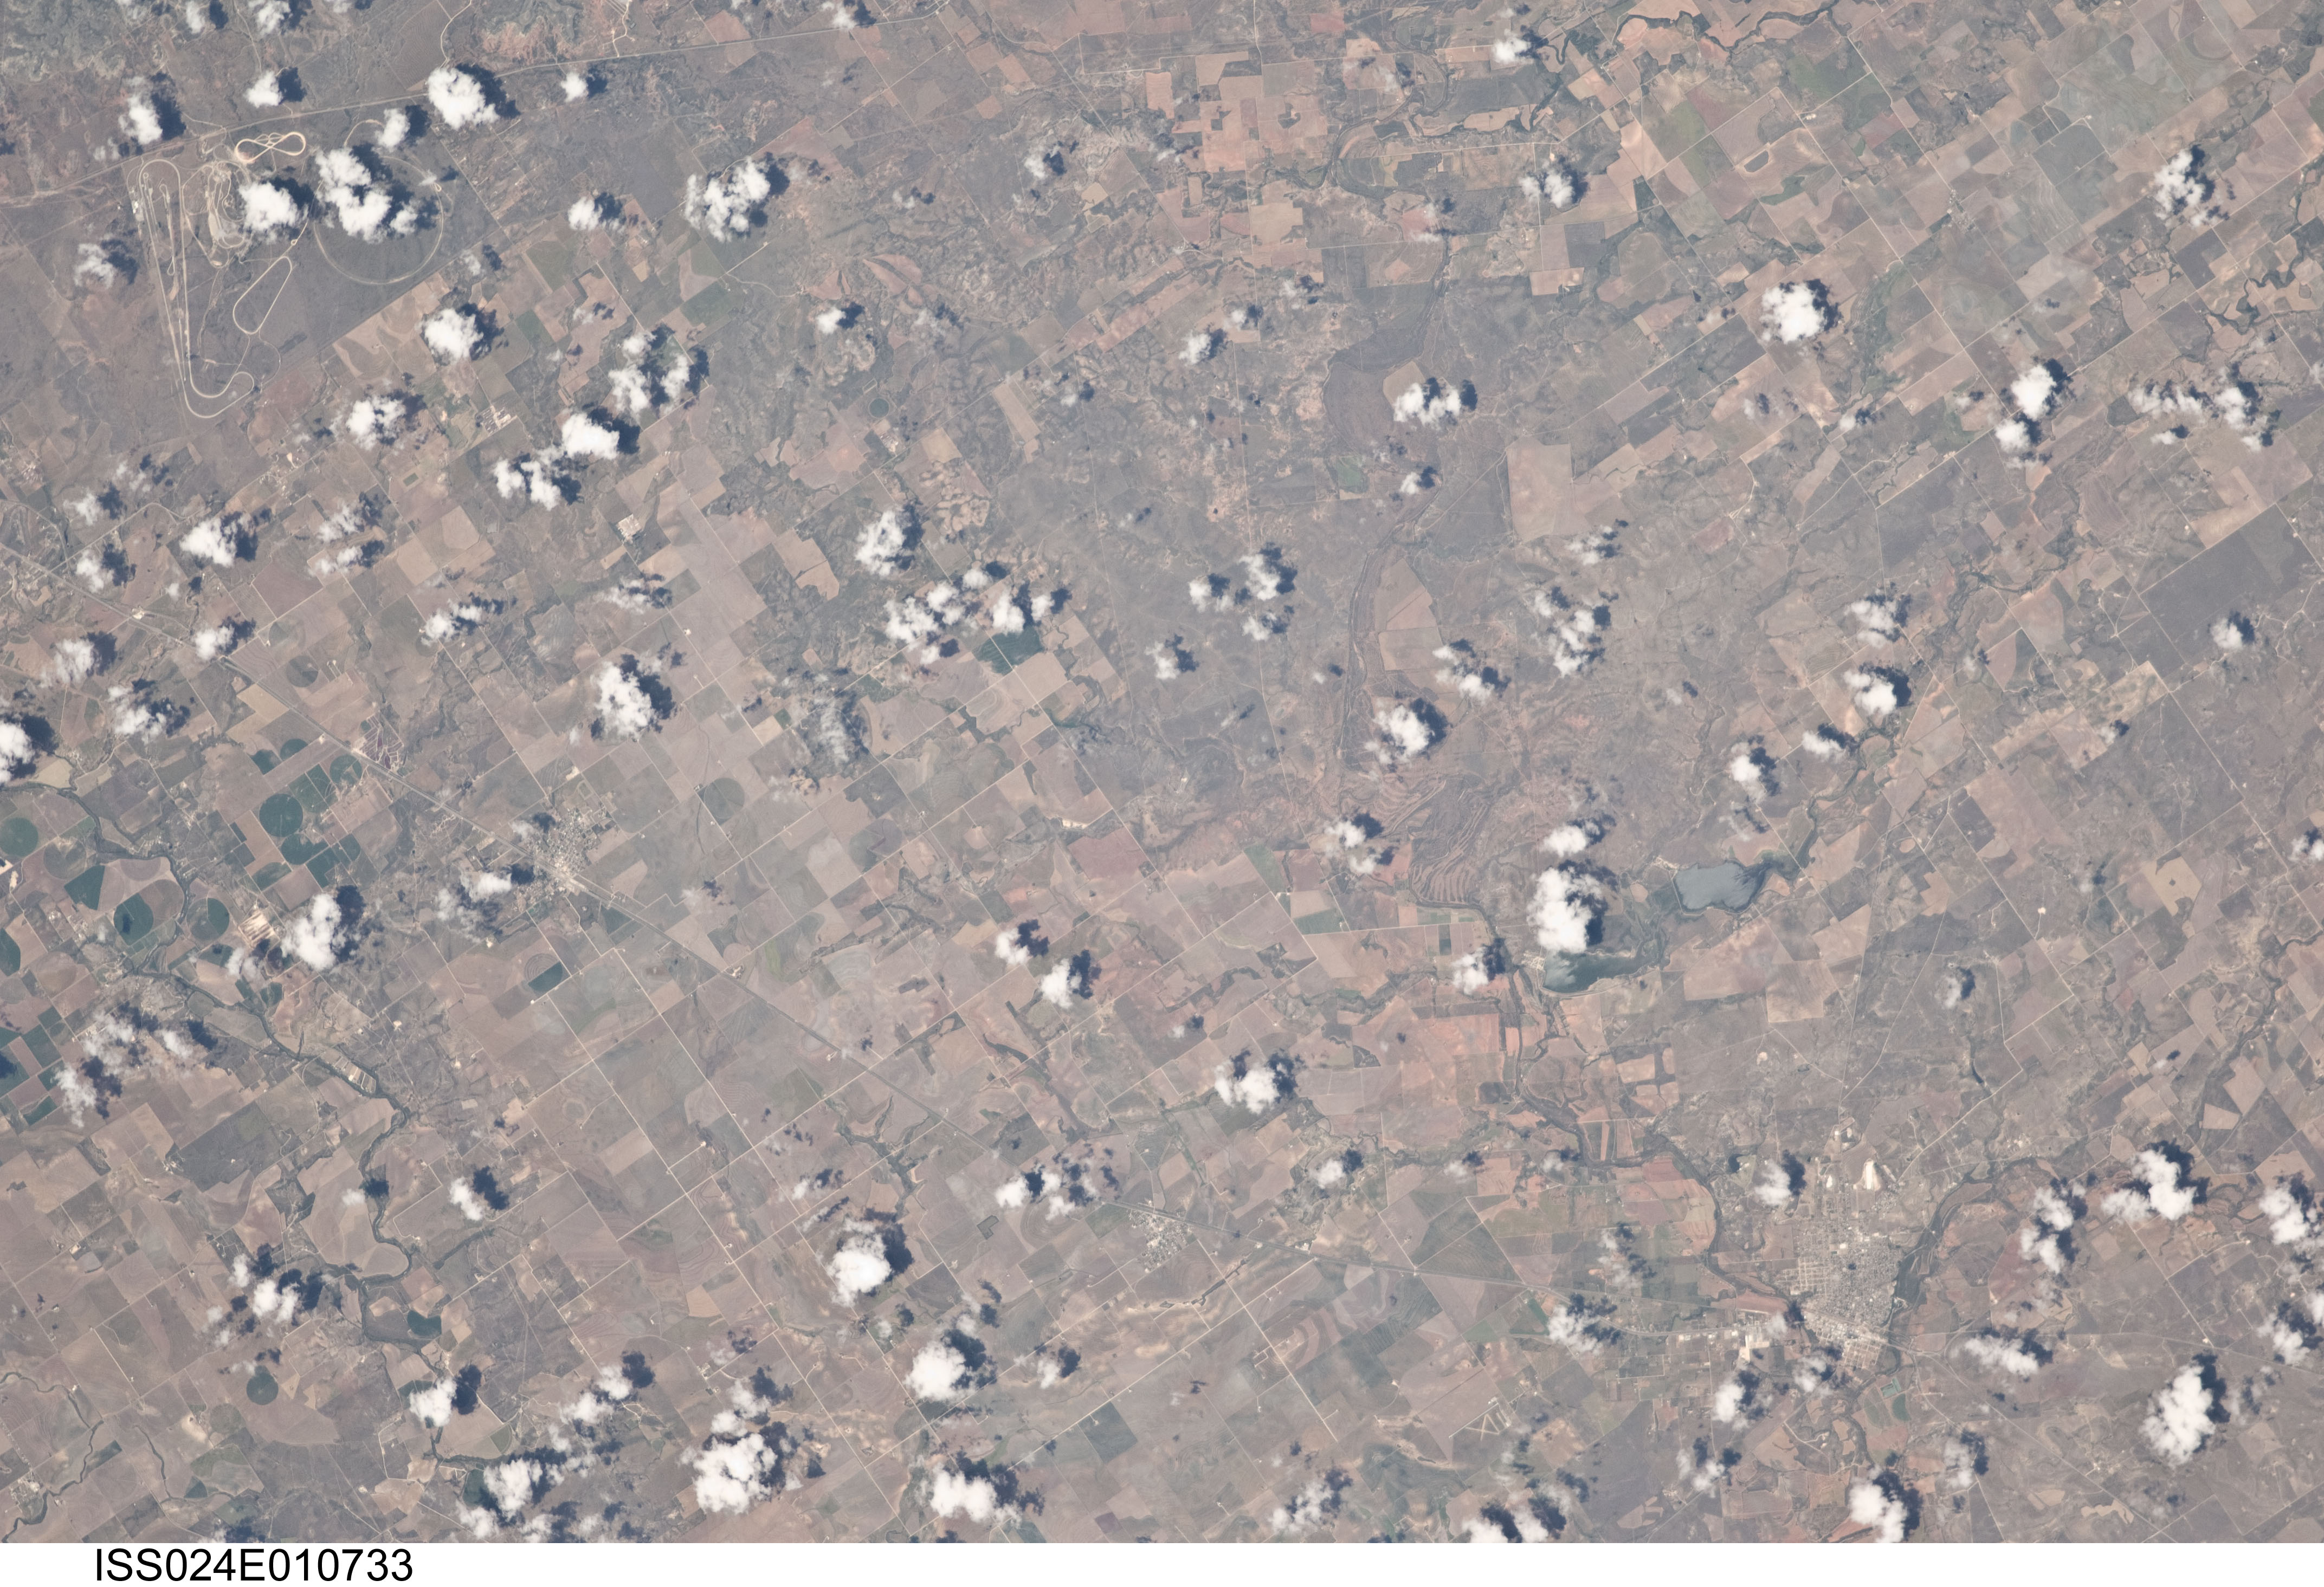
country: USA-TEXAS
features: COLORADO R., TEST TRACKS, MILES, BALLINGER
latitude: 31.7
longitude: -100.1
